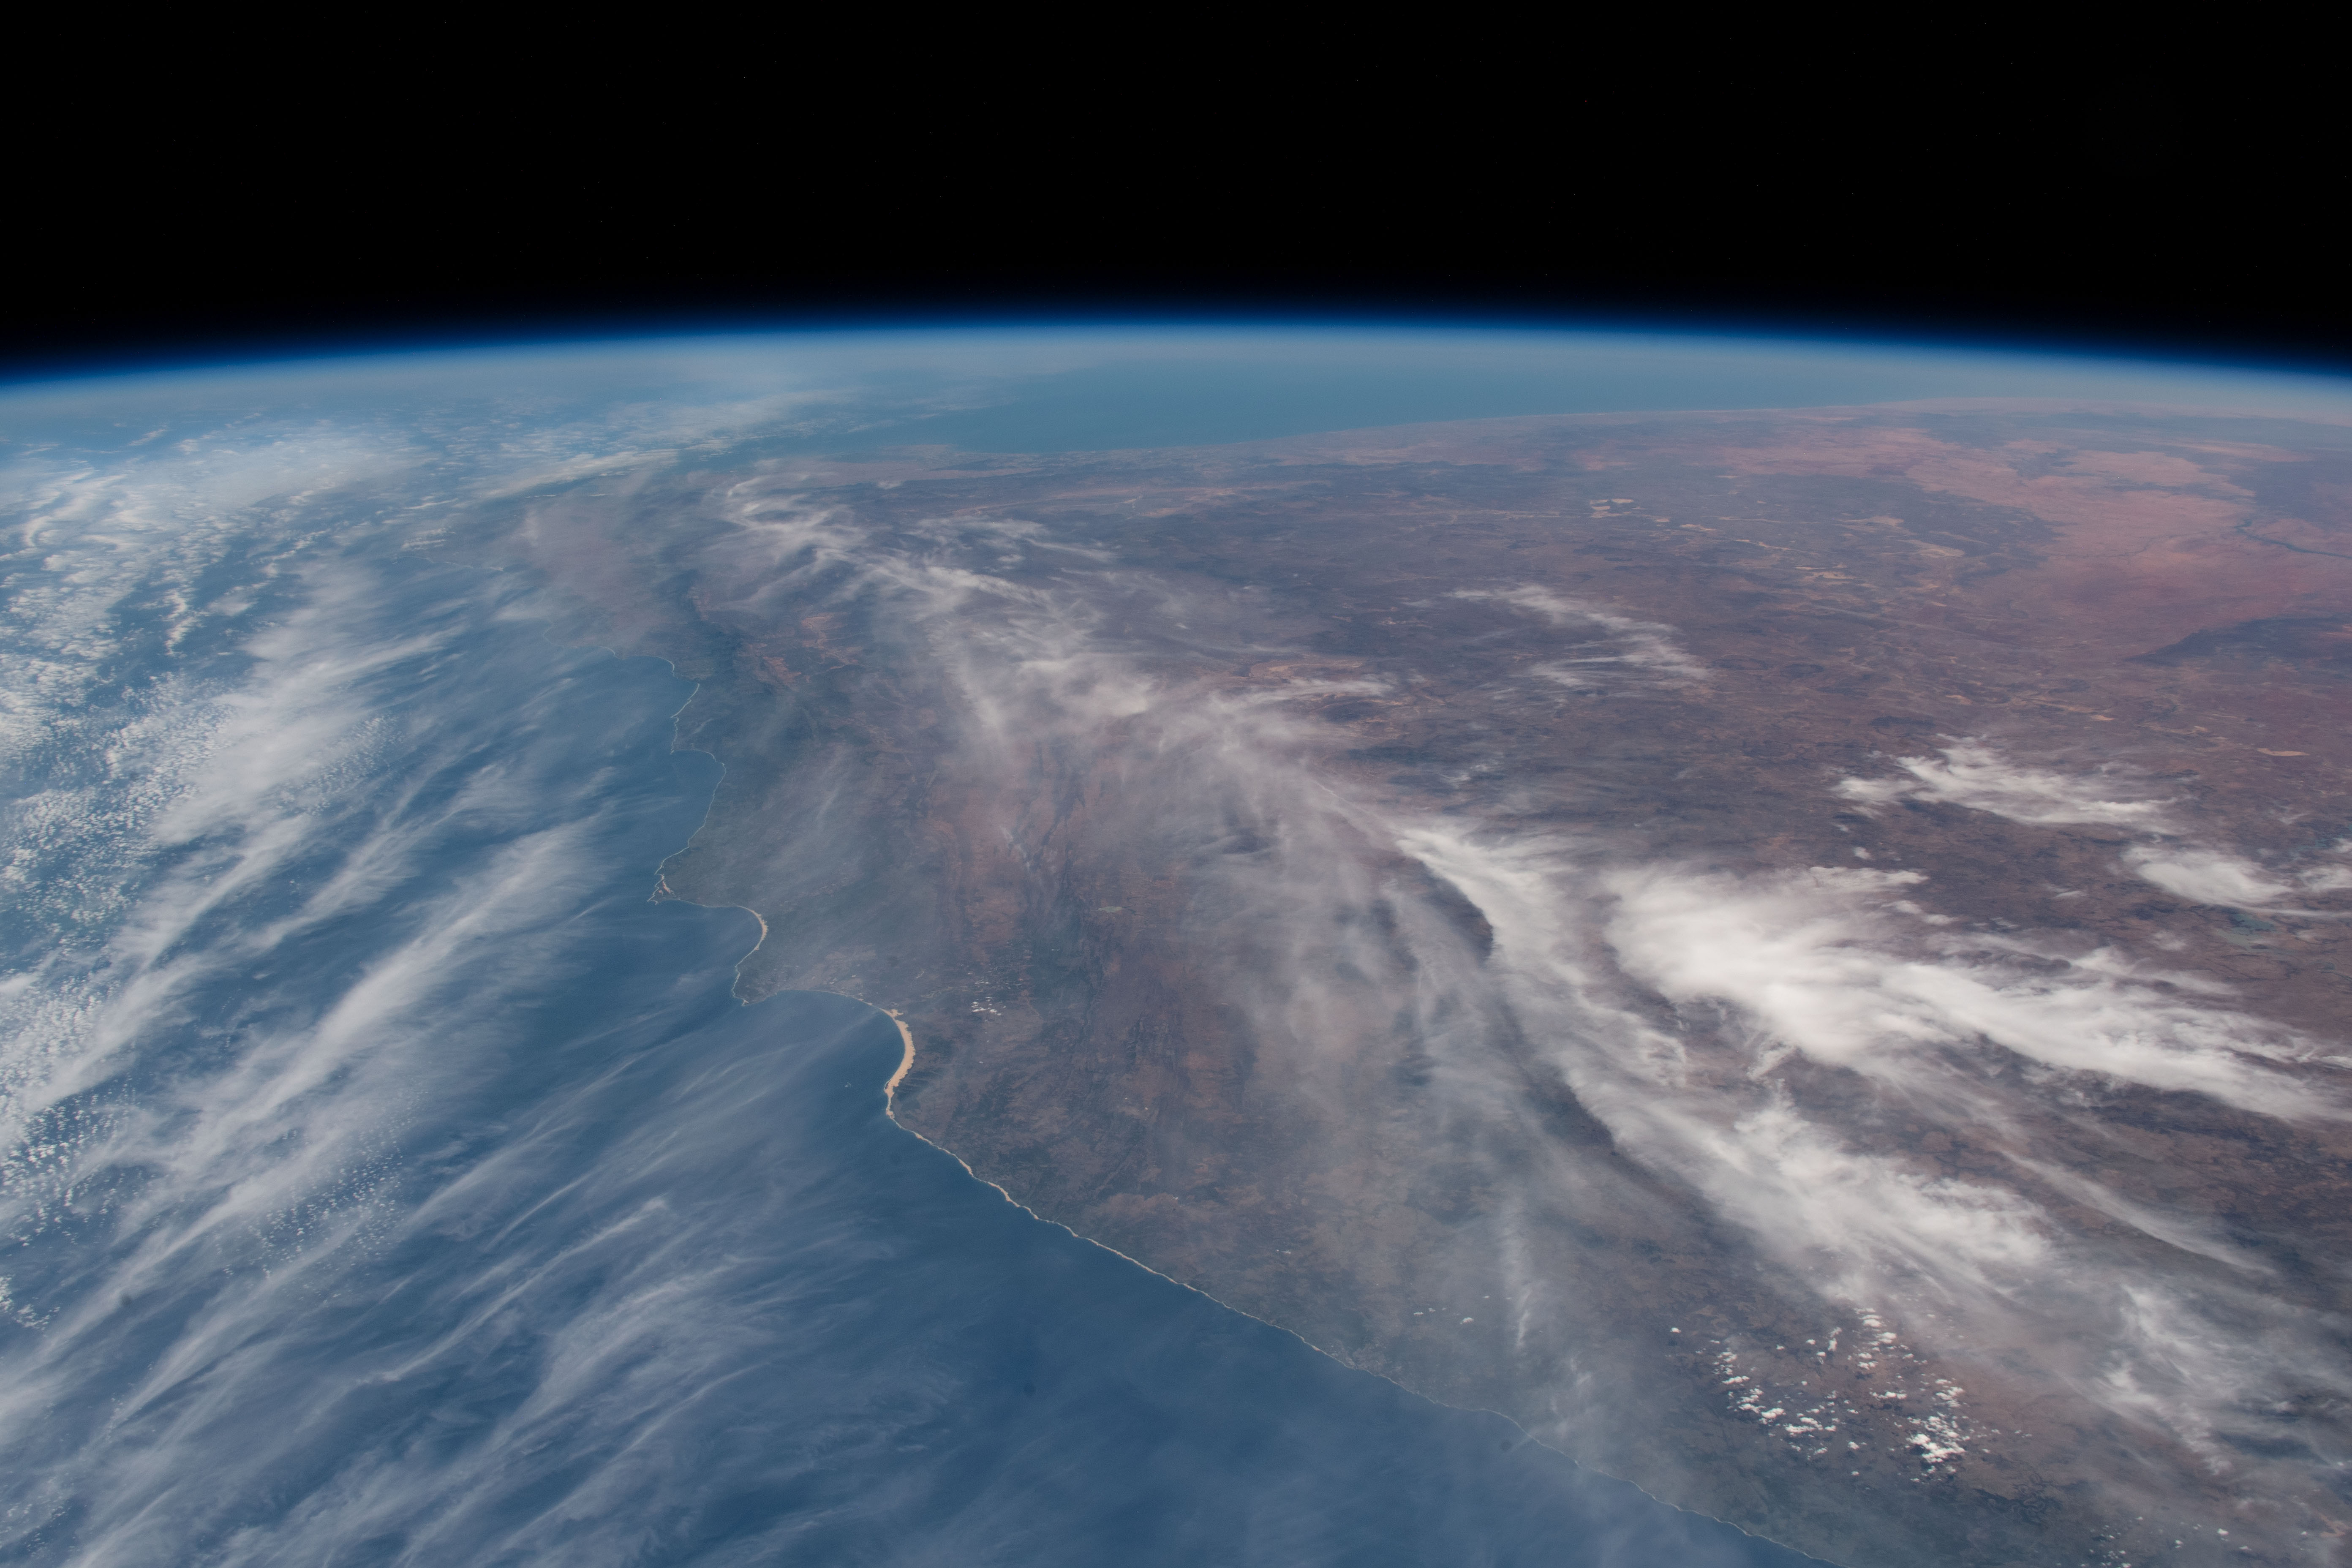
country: REPUBLIC SOUTH AFRICA
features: SOUTH AFRICA, DRAKENSBERG MOUNTAINS, EASTERN CAPE, WESTERN CAPE
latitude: -32.5
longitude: 25.0
